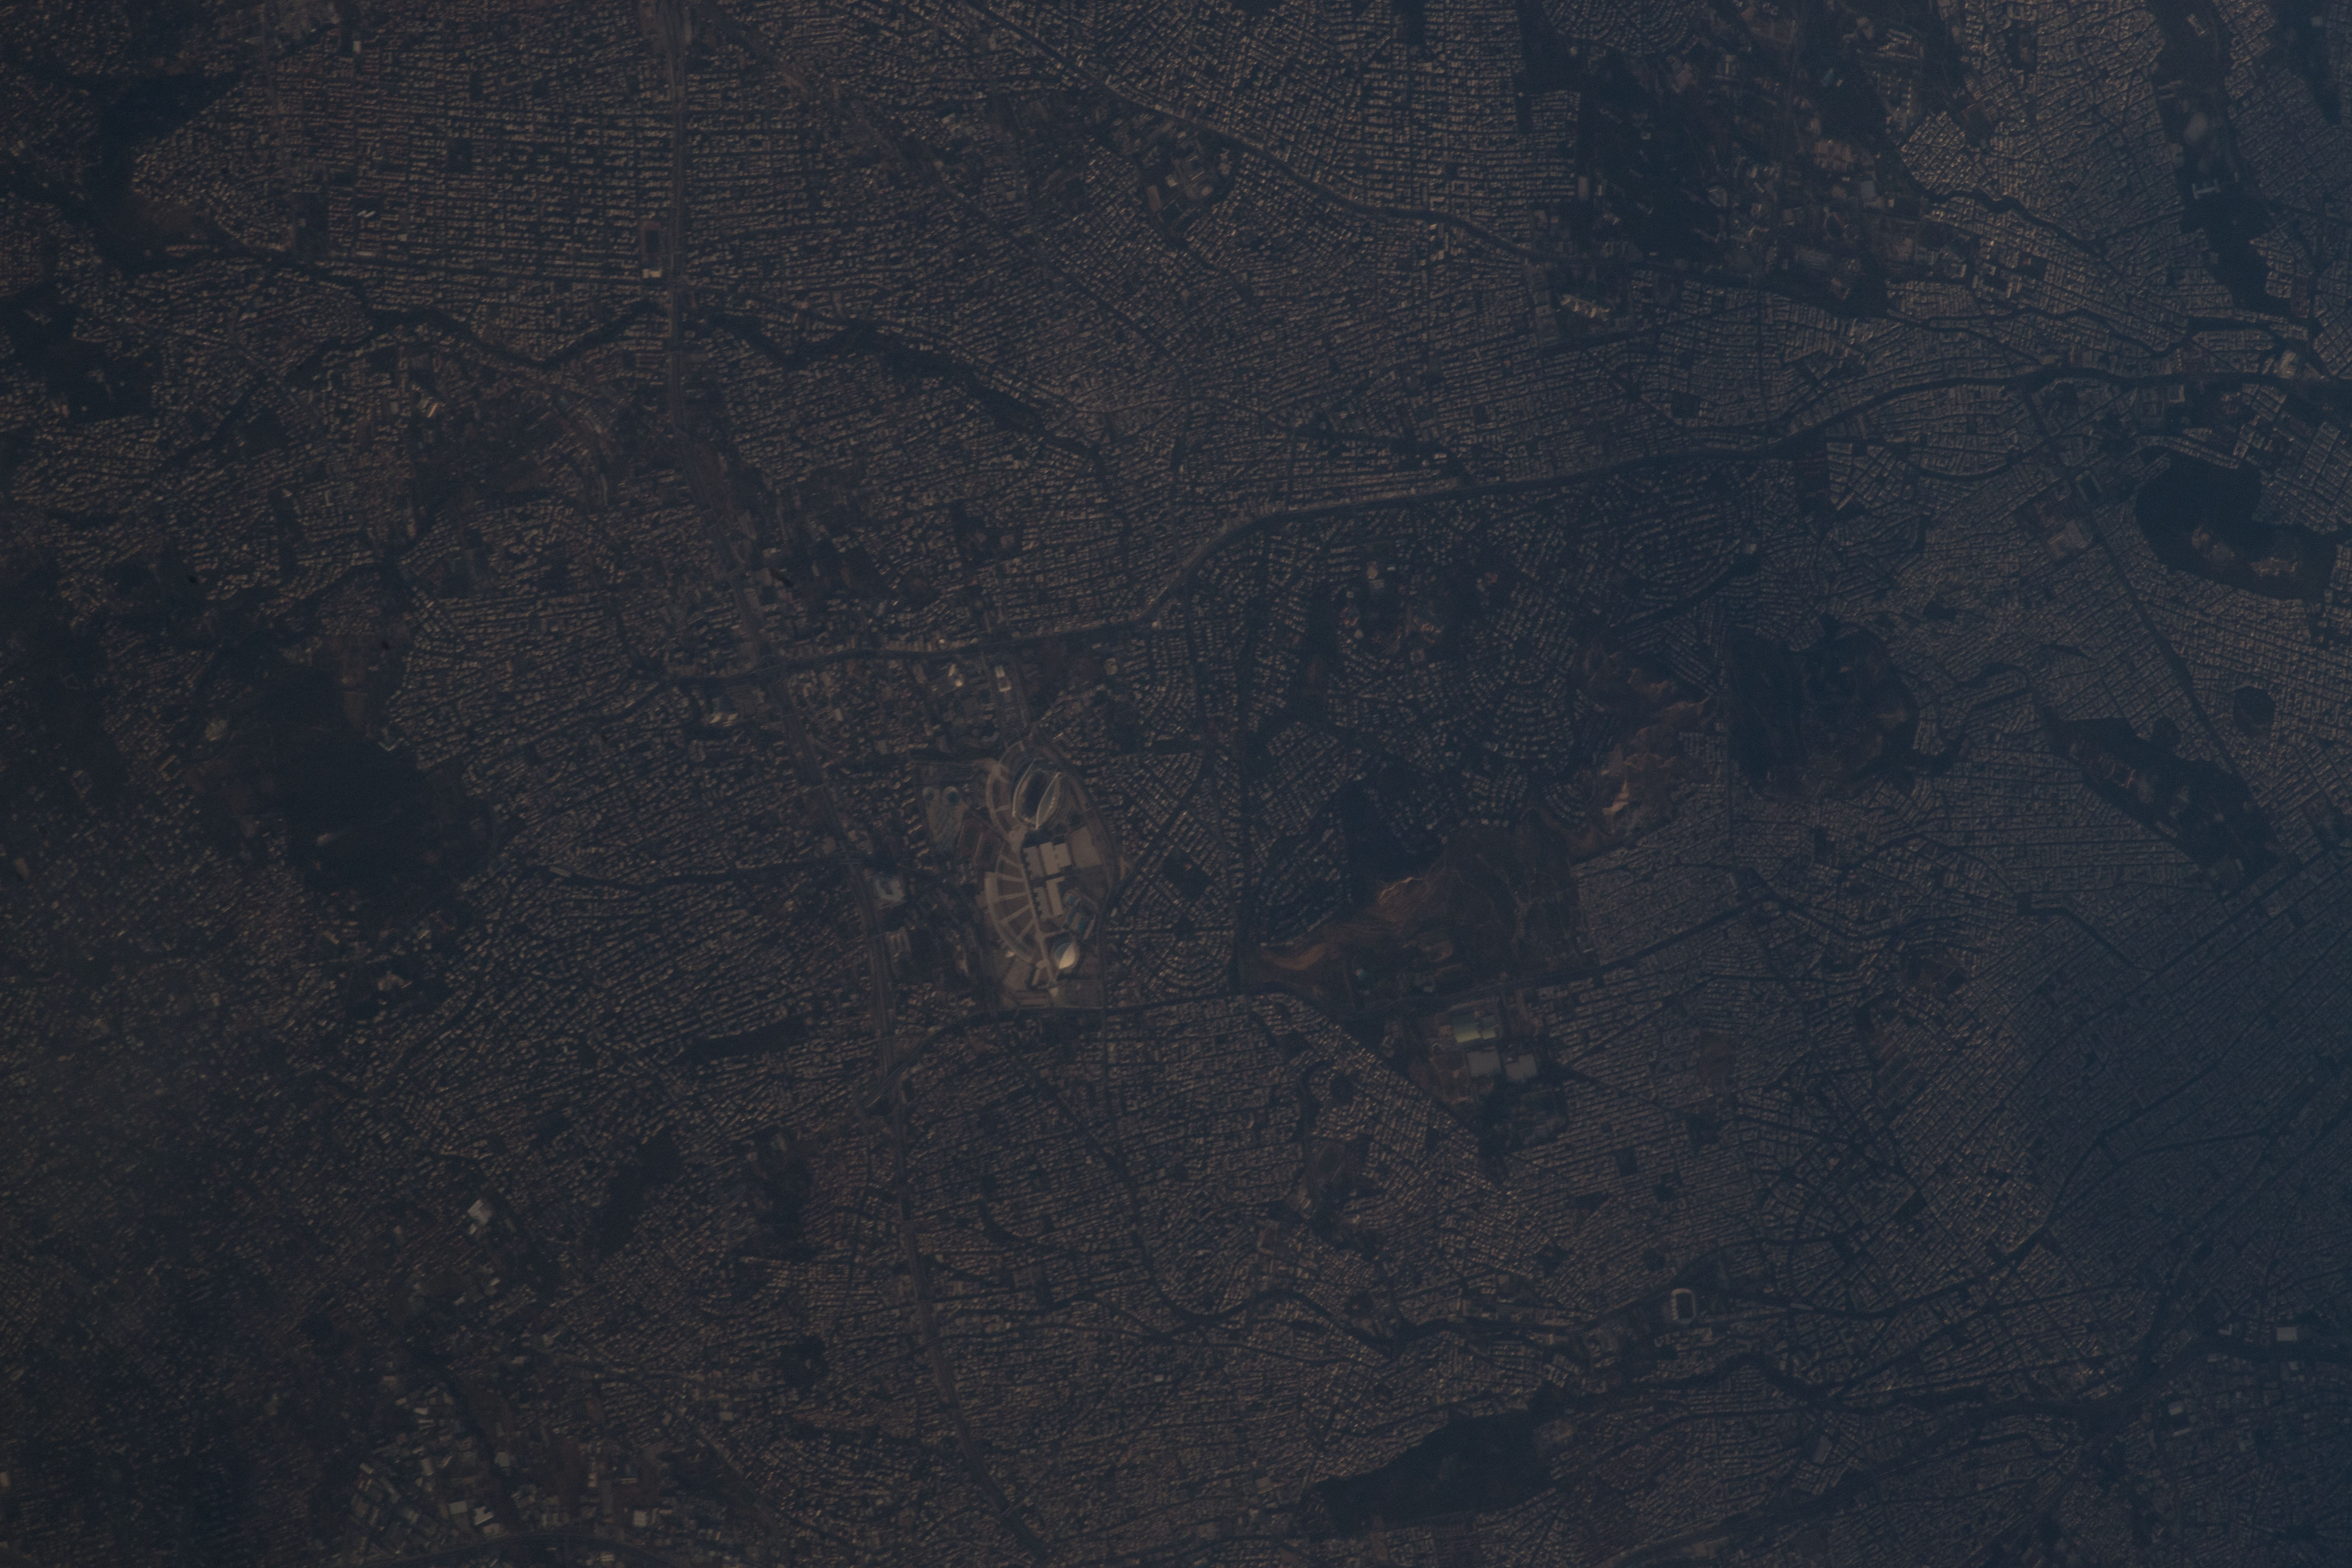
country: GREECE
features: ATHENS, GALATSI, MAROUSI, AGIA PARASKEVI, OLYMPIC ATHLETIC CENTER OF ATHENS
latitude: 38.0
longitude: 23.8
